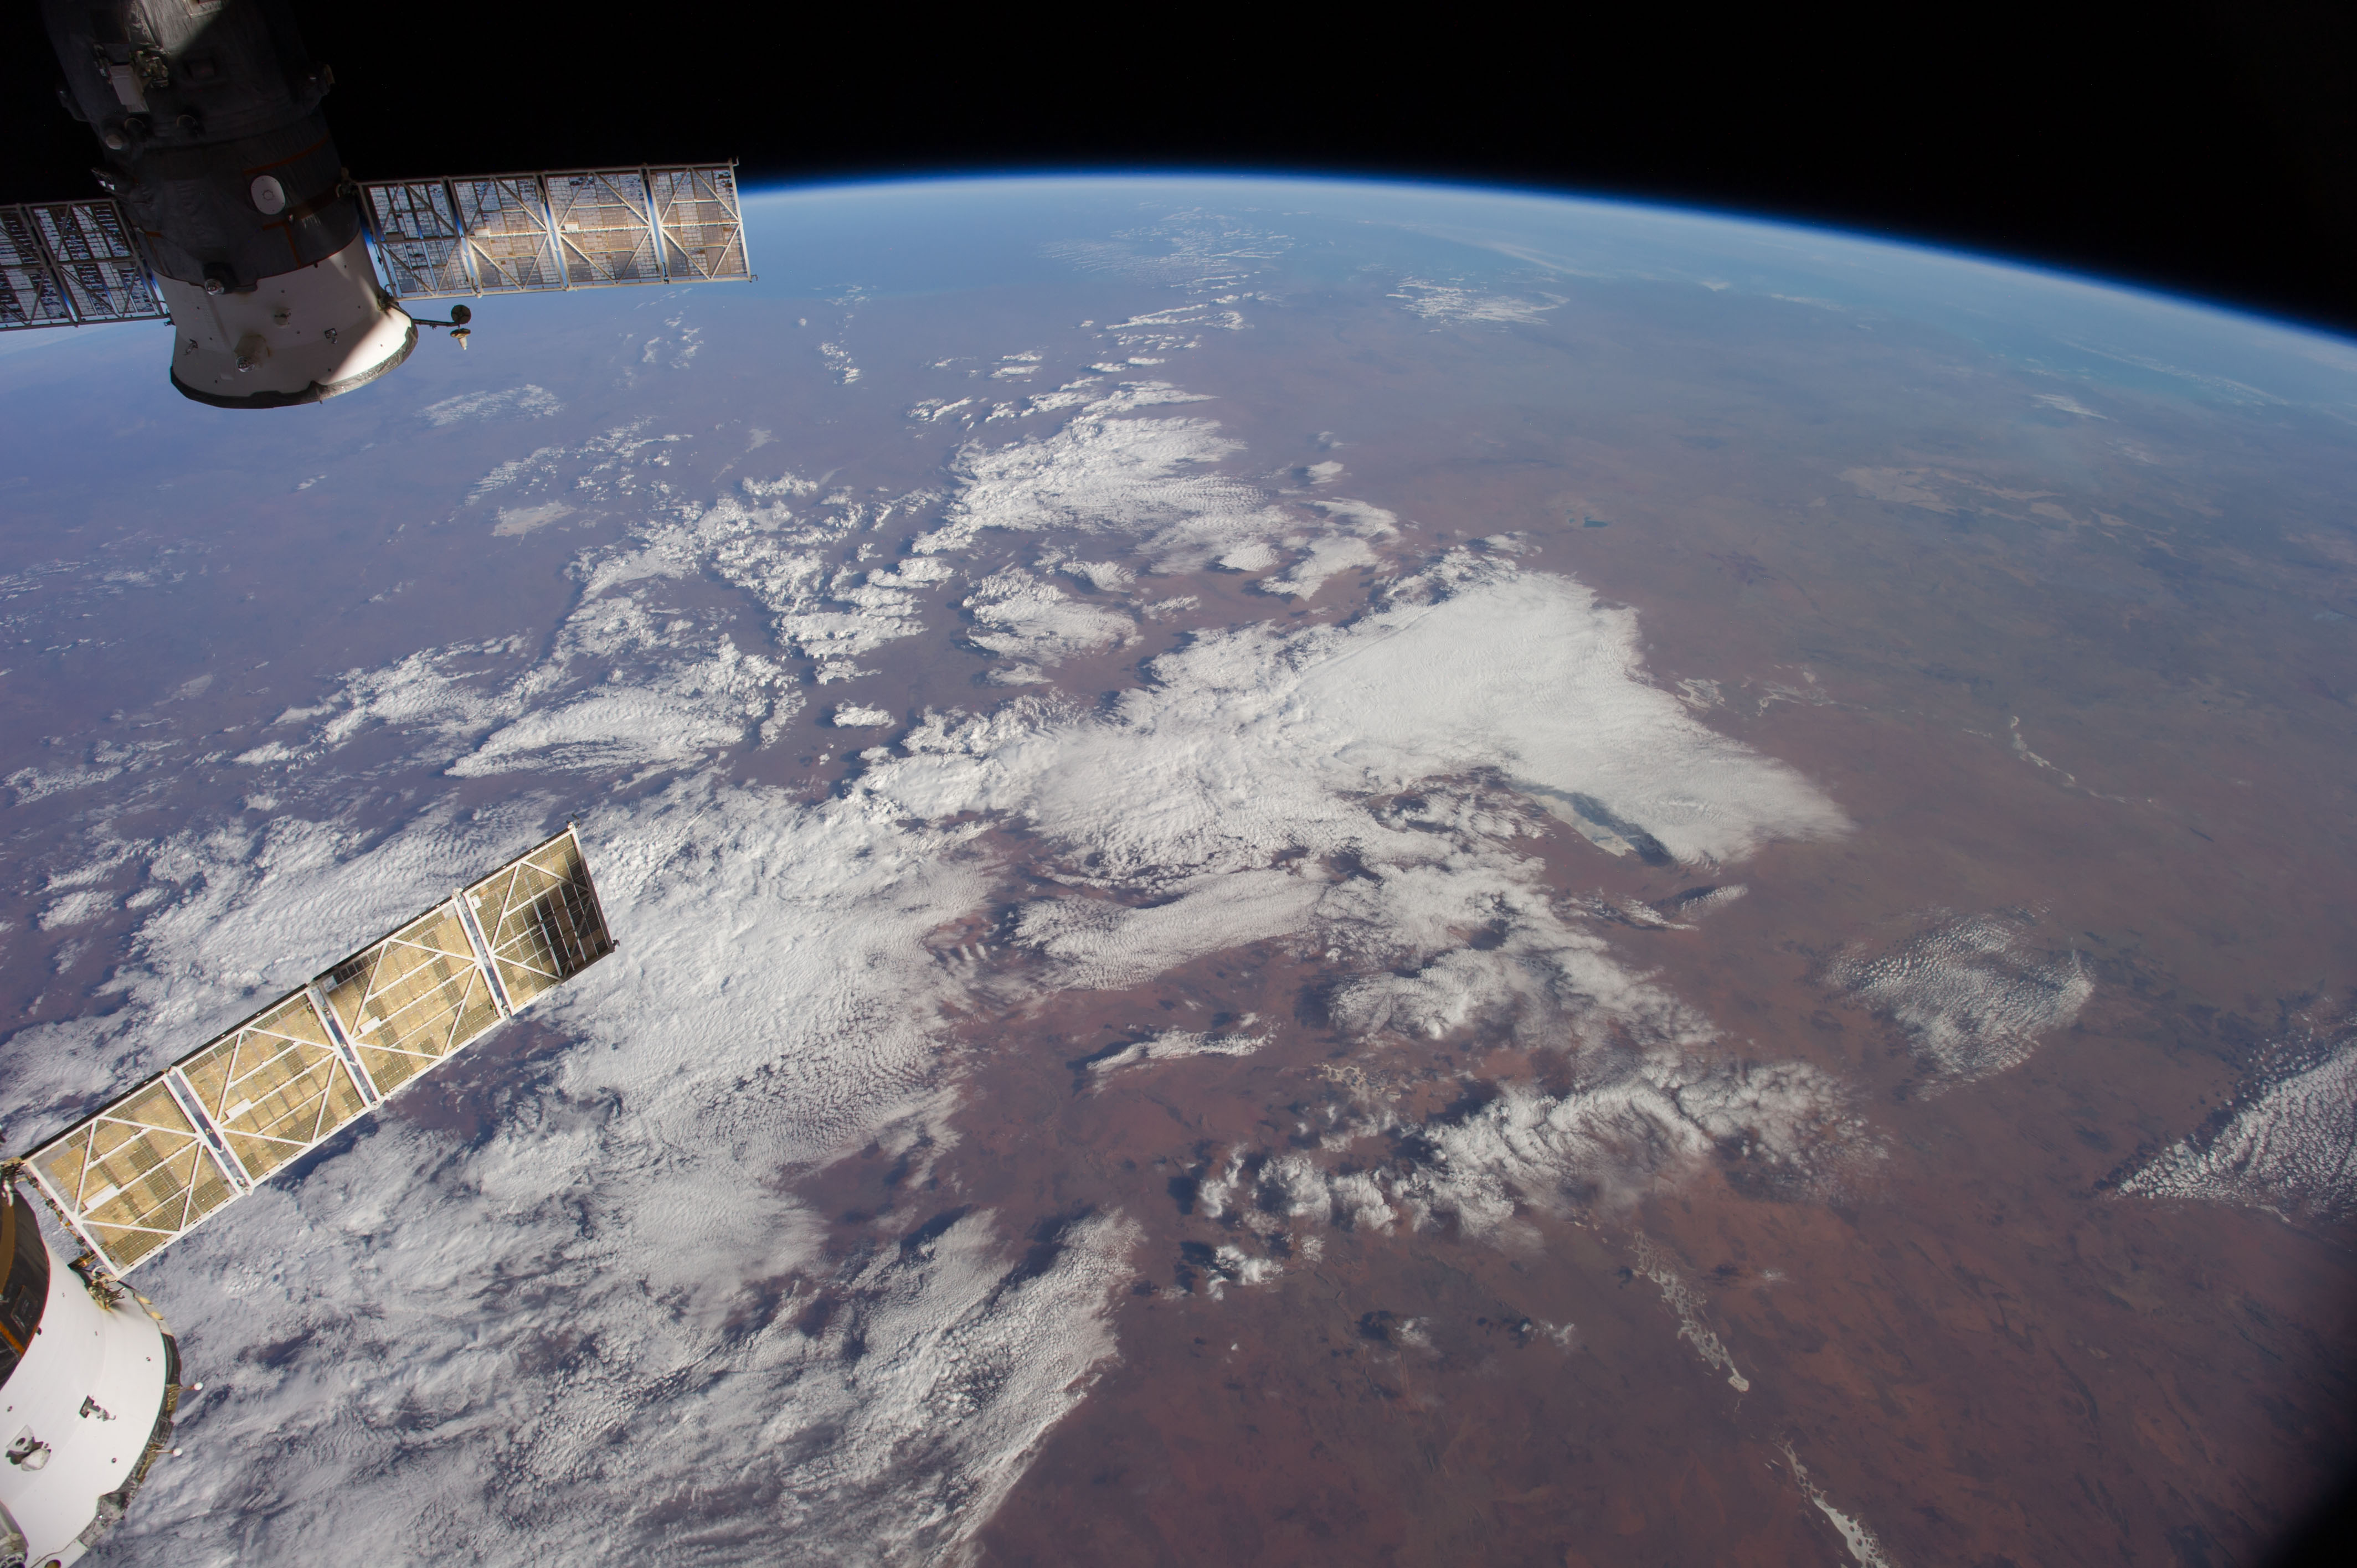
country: AUSTRALIA-WA
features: INDIAN O., L. GREGORY, L. MACKAY, GREAT SANDY DES., GIBSON DES., ATMOSPHERIC LIMB
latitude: -24.0
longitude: 127.0
